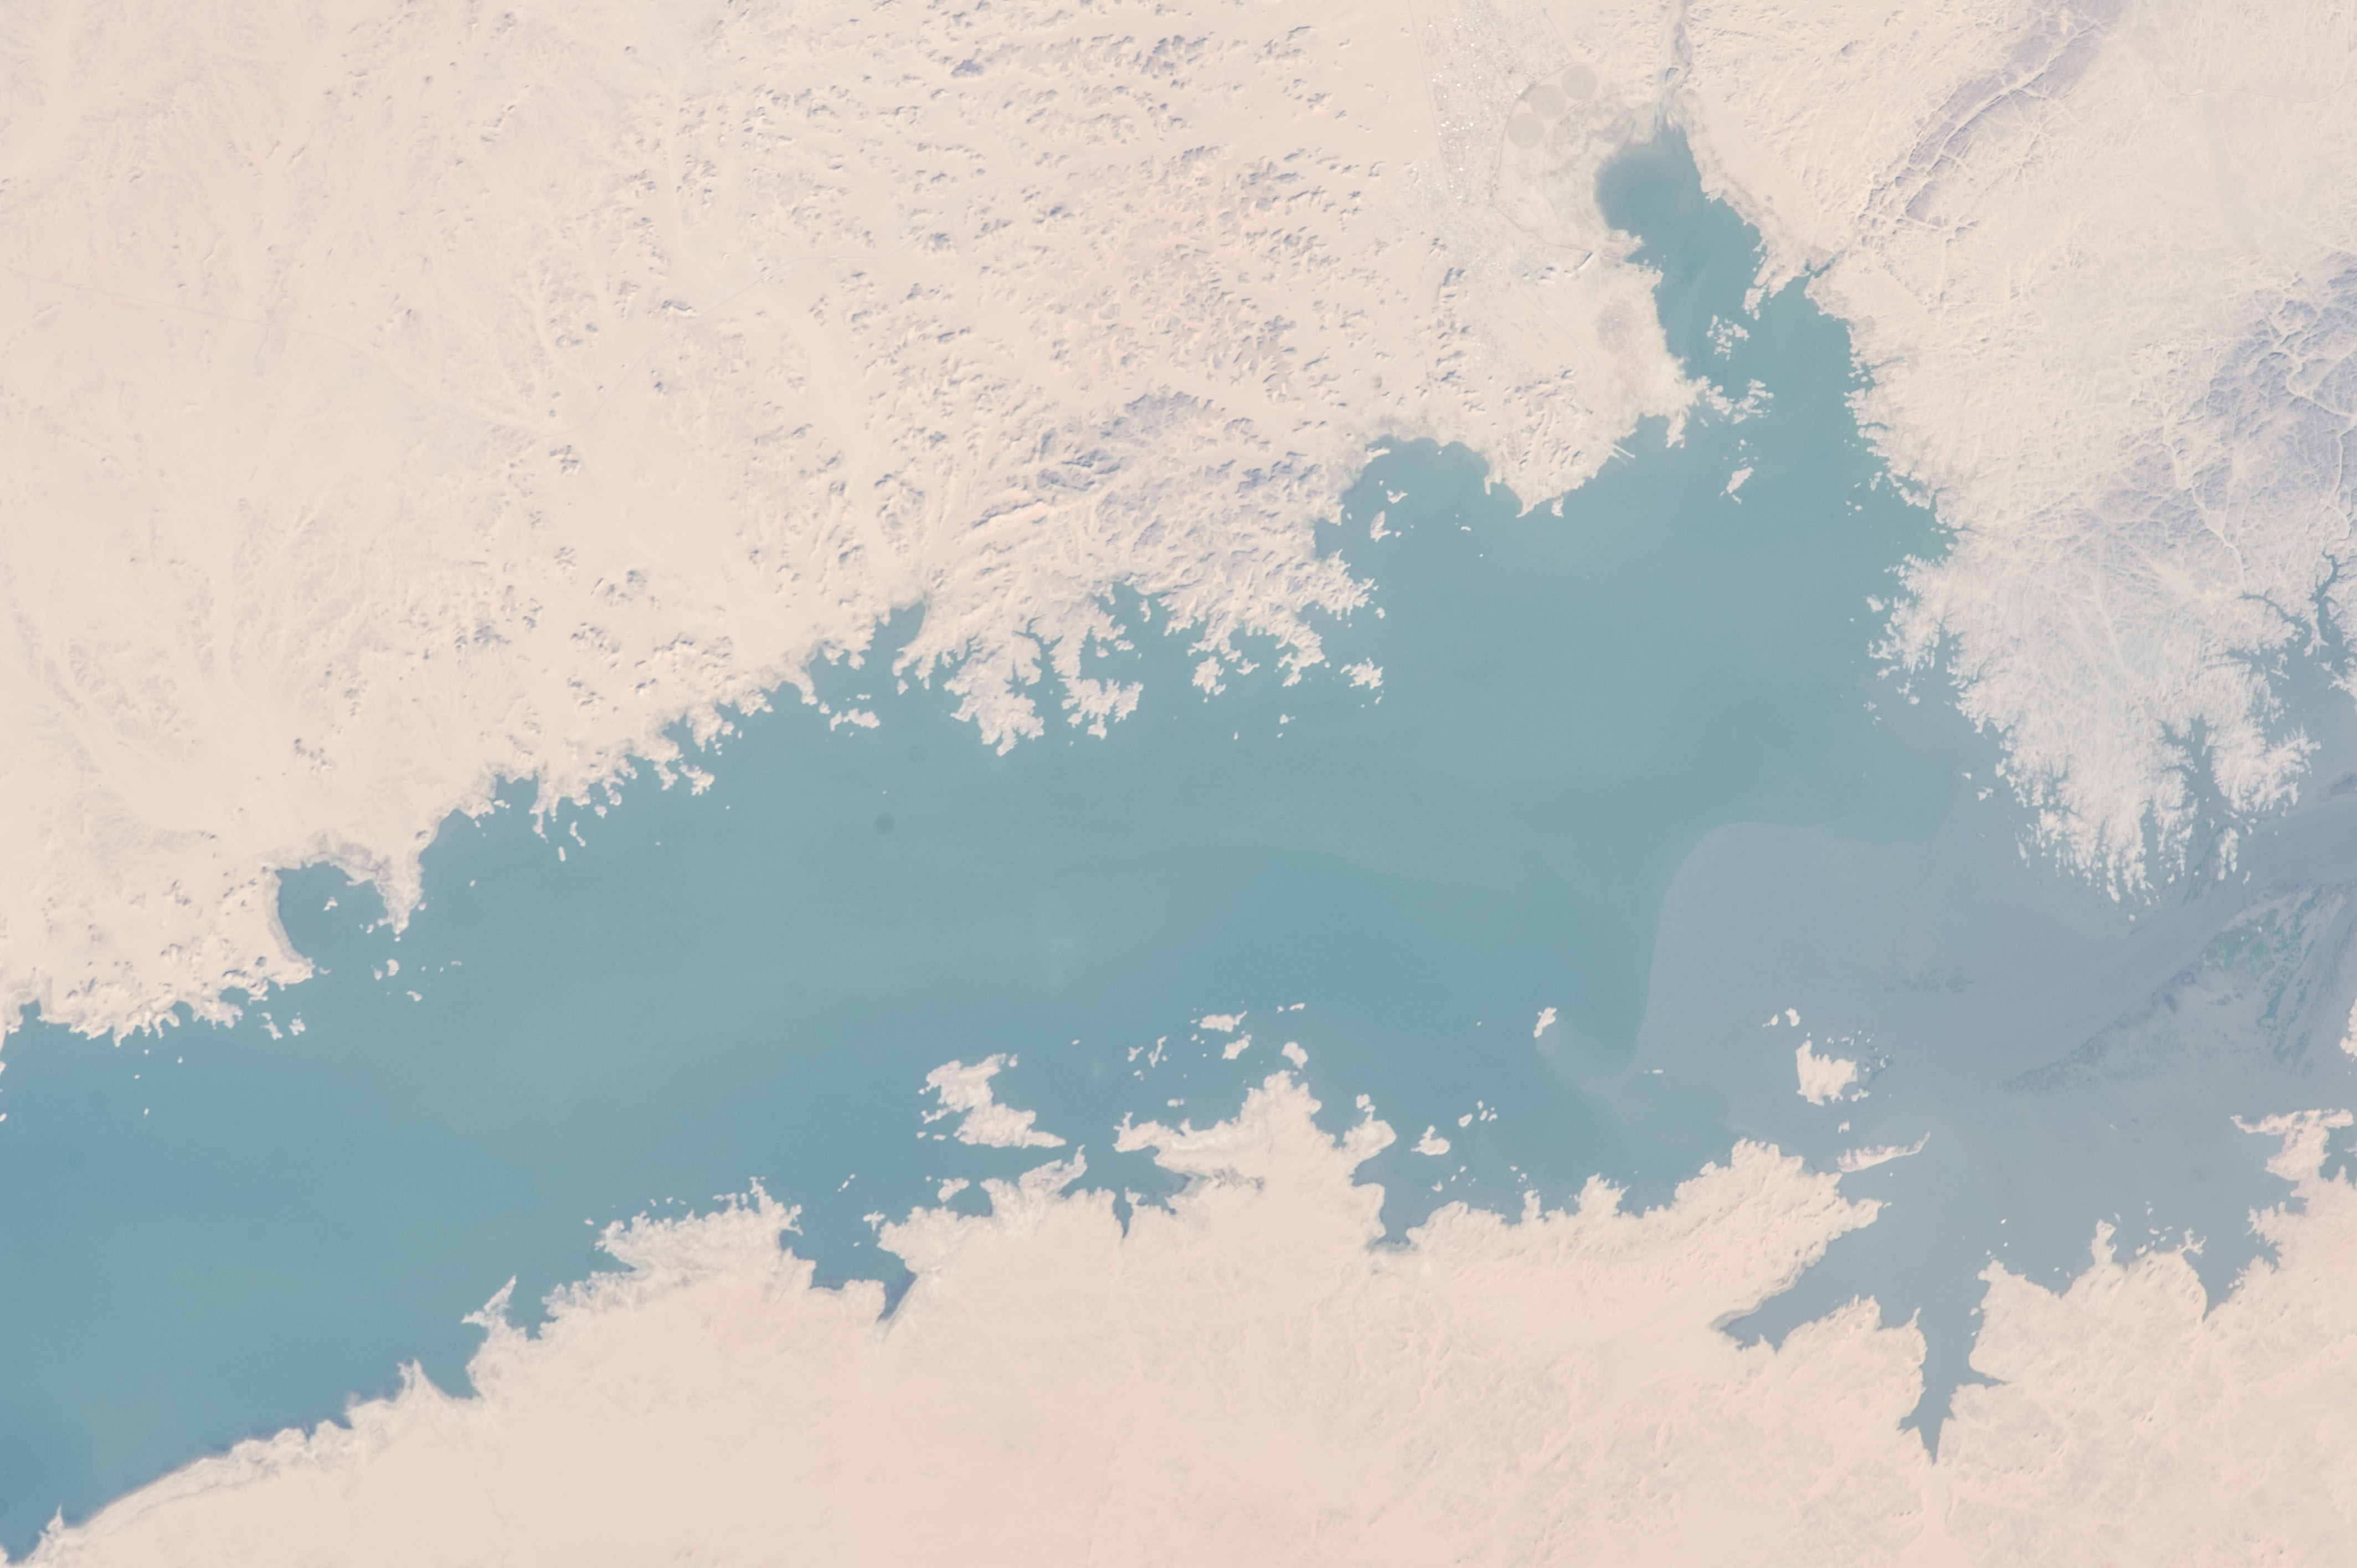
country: SUDAN
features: NILE R., S. LAKE NASSER, SED., DES., DUNES, WADI HALFA, RAVINES, ISLETS
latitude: 21.9
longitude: 31.3
